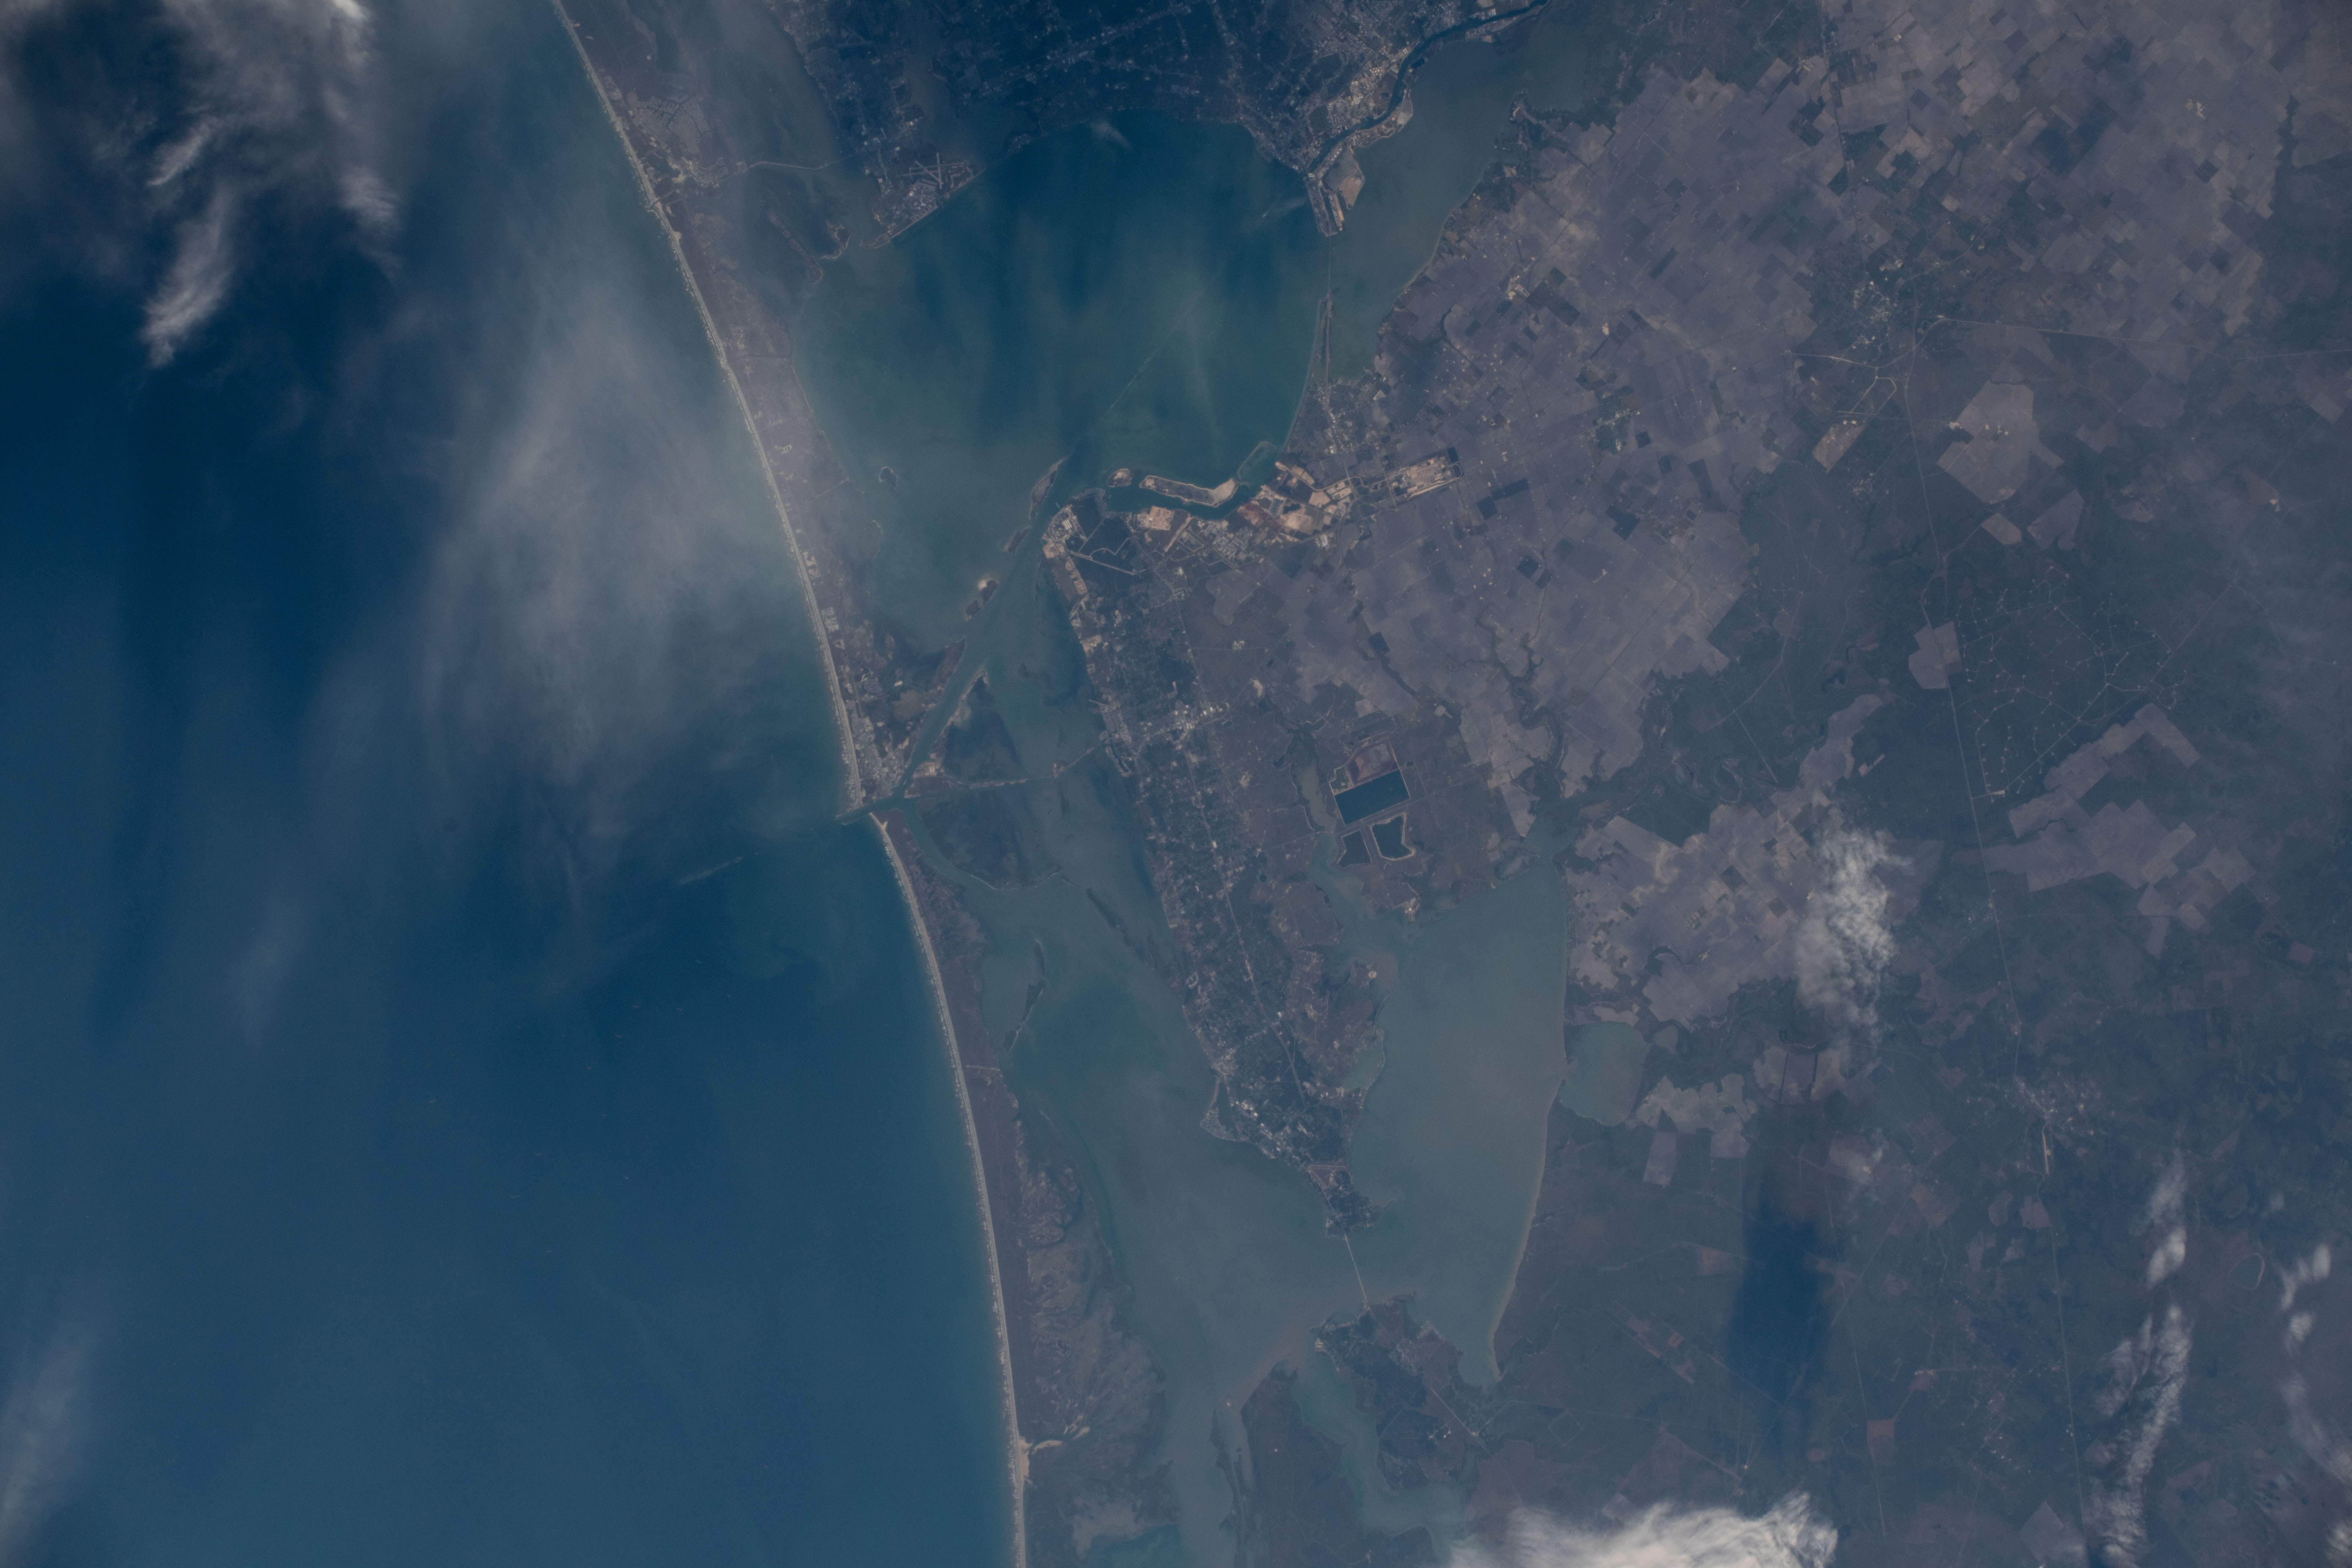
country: USA-TEXAS
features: CORPUS CHRISTI, COPANO BAY, ARANSAS BAY, CORPUS CHRISTI BAY
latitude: 28.0
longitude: -97.2
